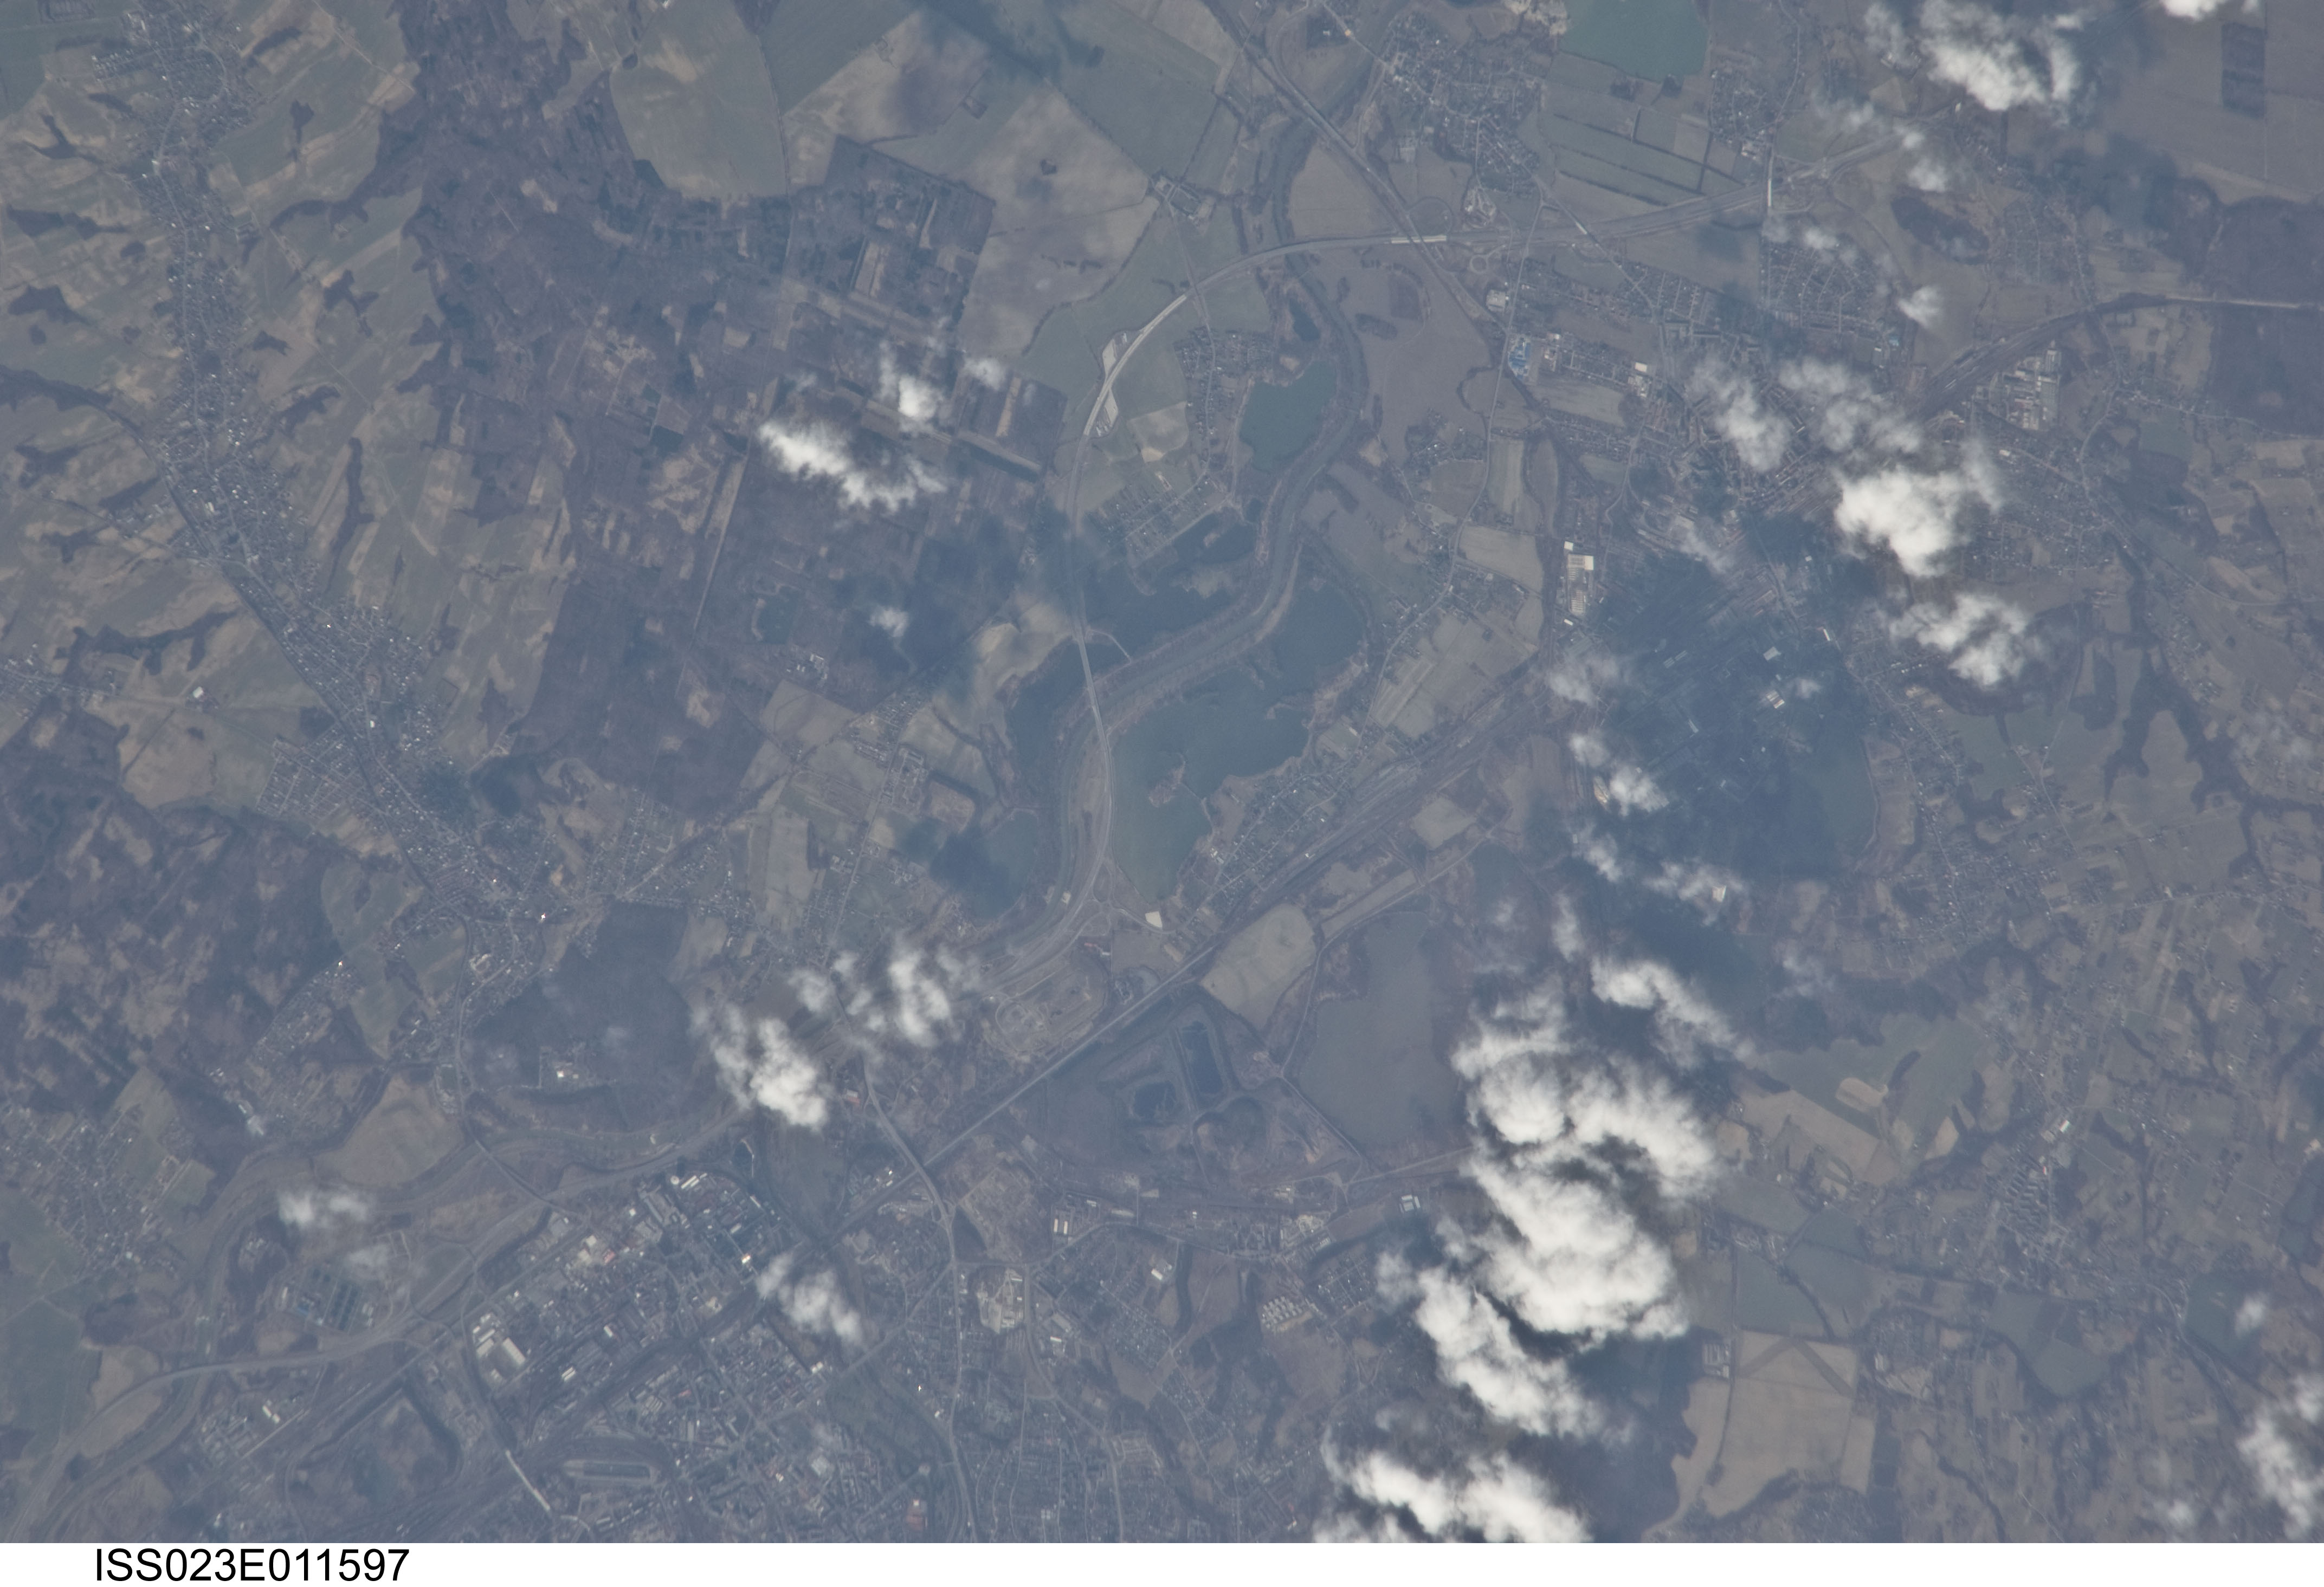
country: CZECH REPUBLIC
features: N. OSTRAVA, OSTRAVICE R., ROADS, AGR.
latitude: 49.9
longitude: 18.3
